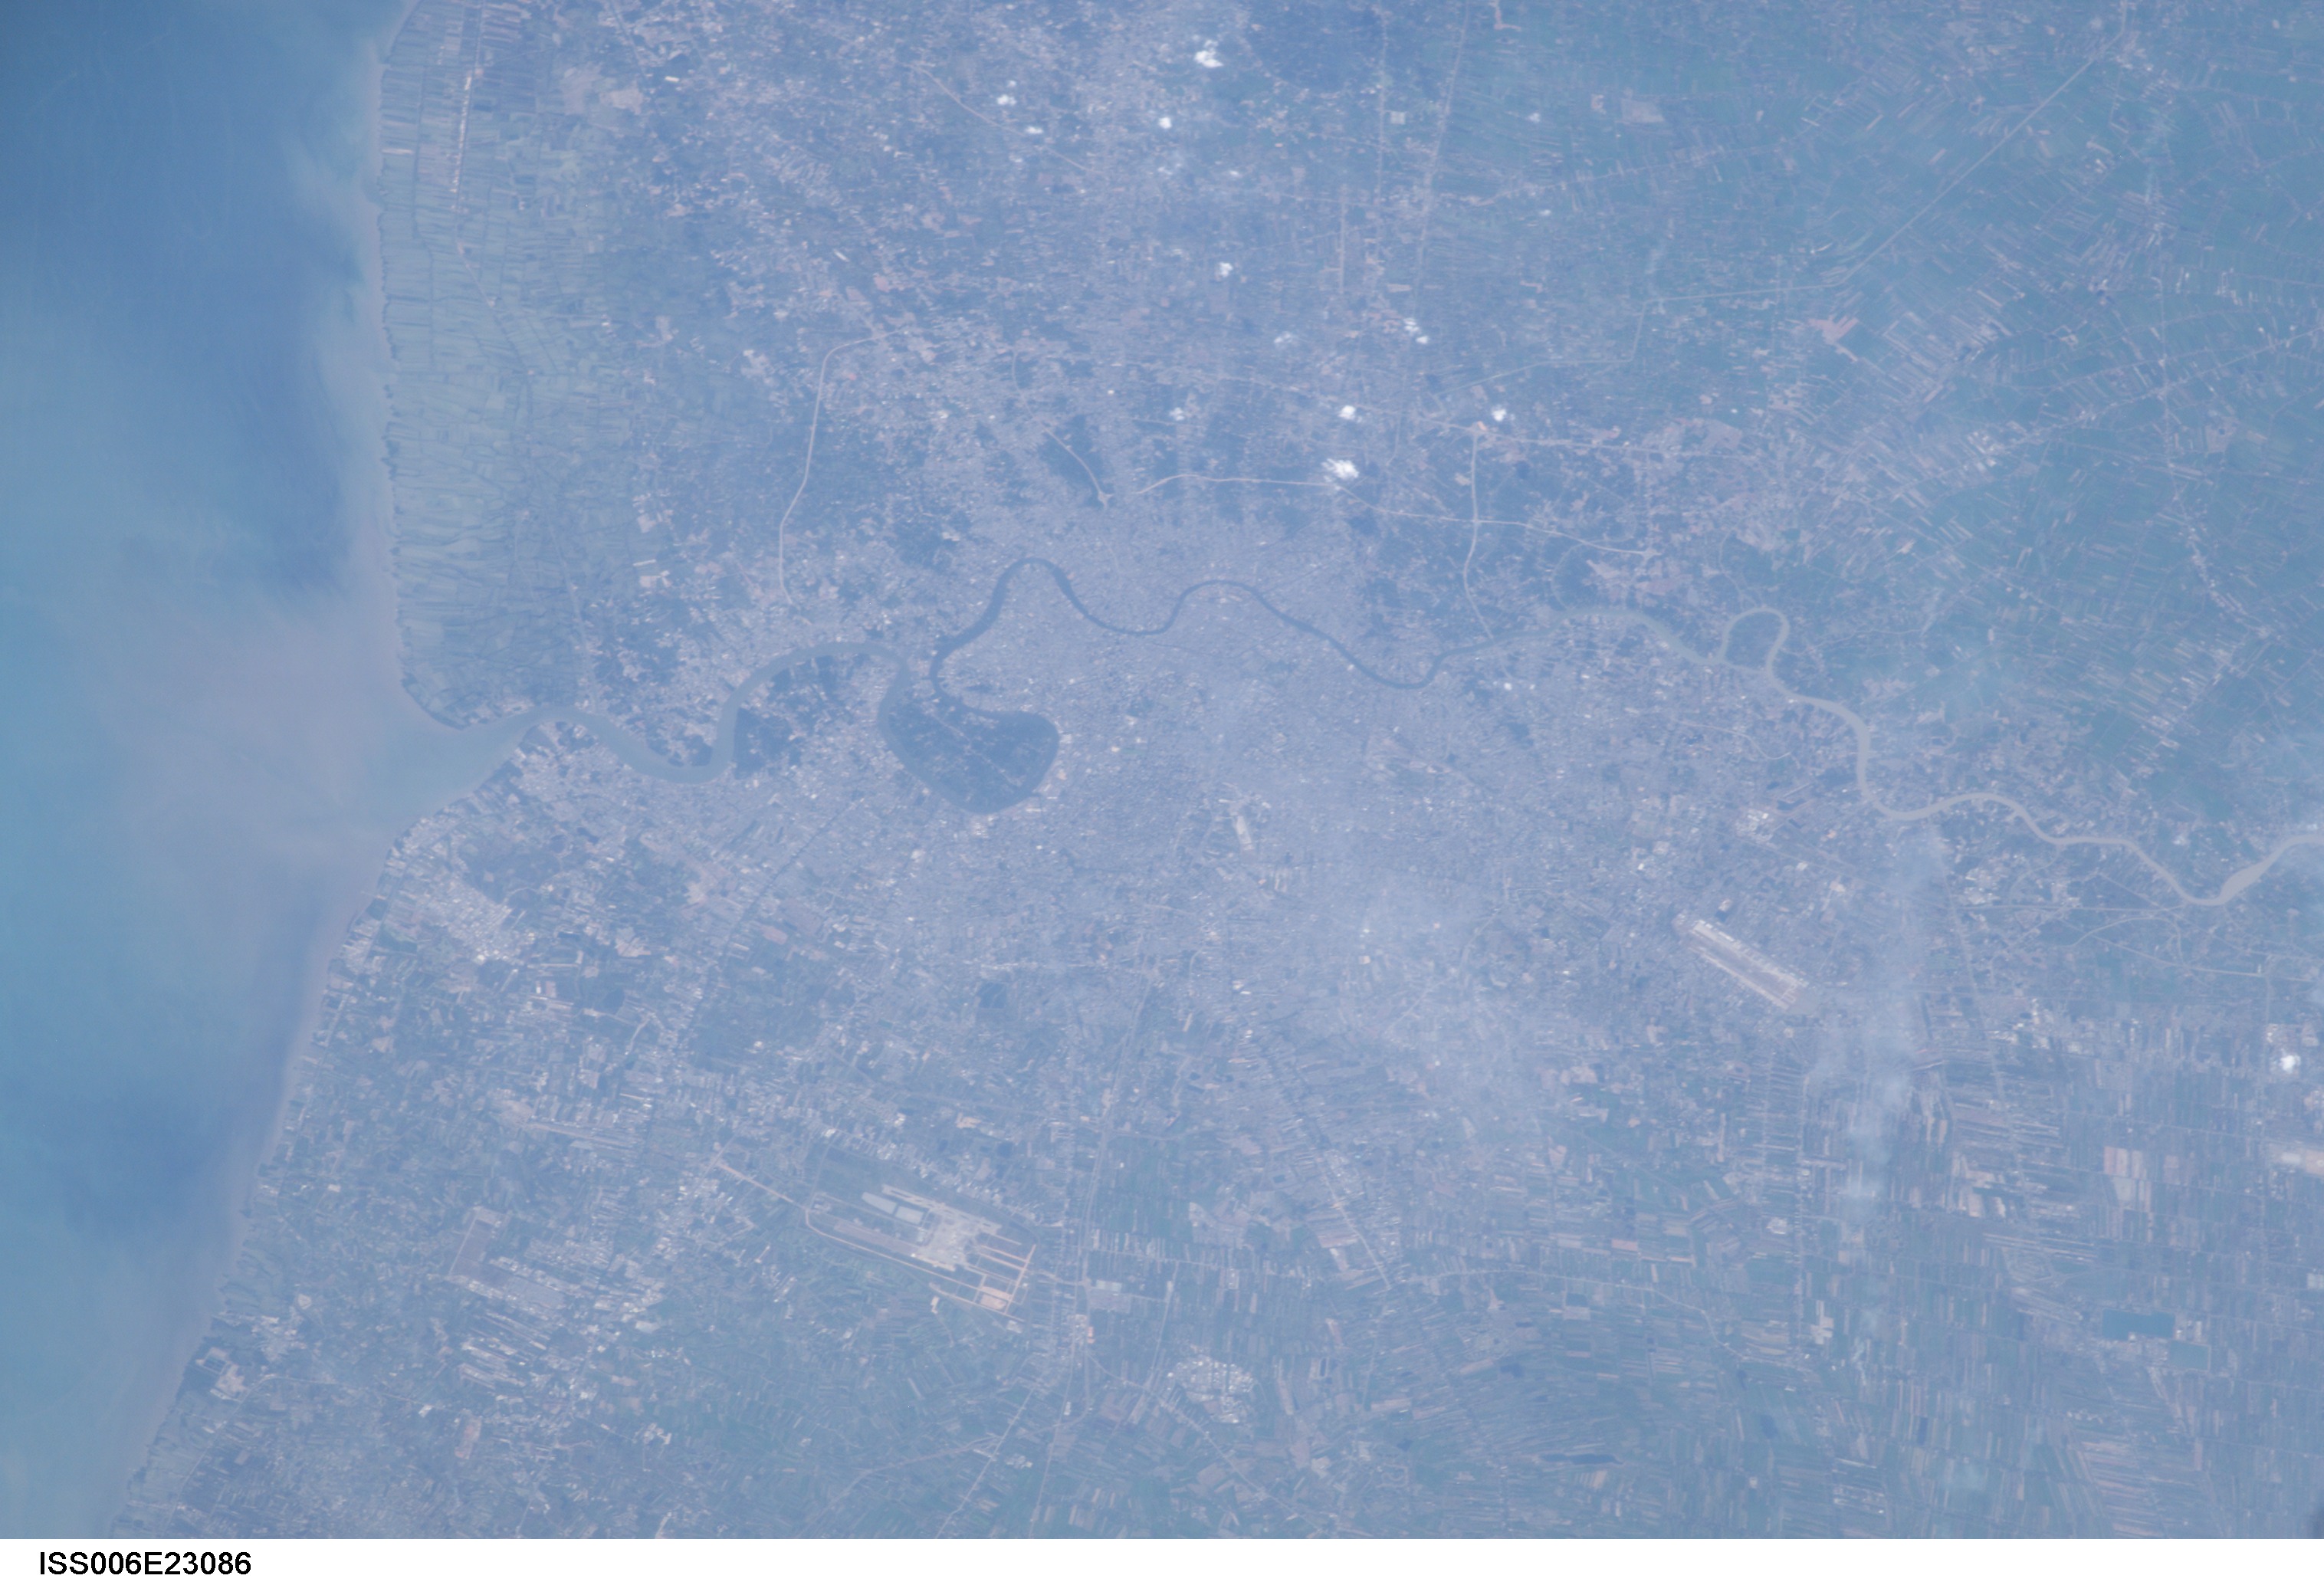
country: THAILAND
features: BANGKOK, CHAO PHRAYA RIVER, COAST
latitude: 13.5
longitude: 100.5
